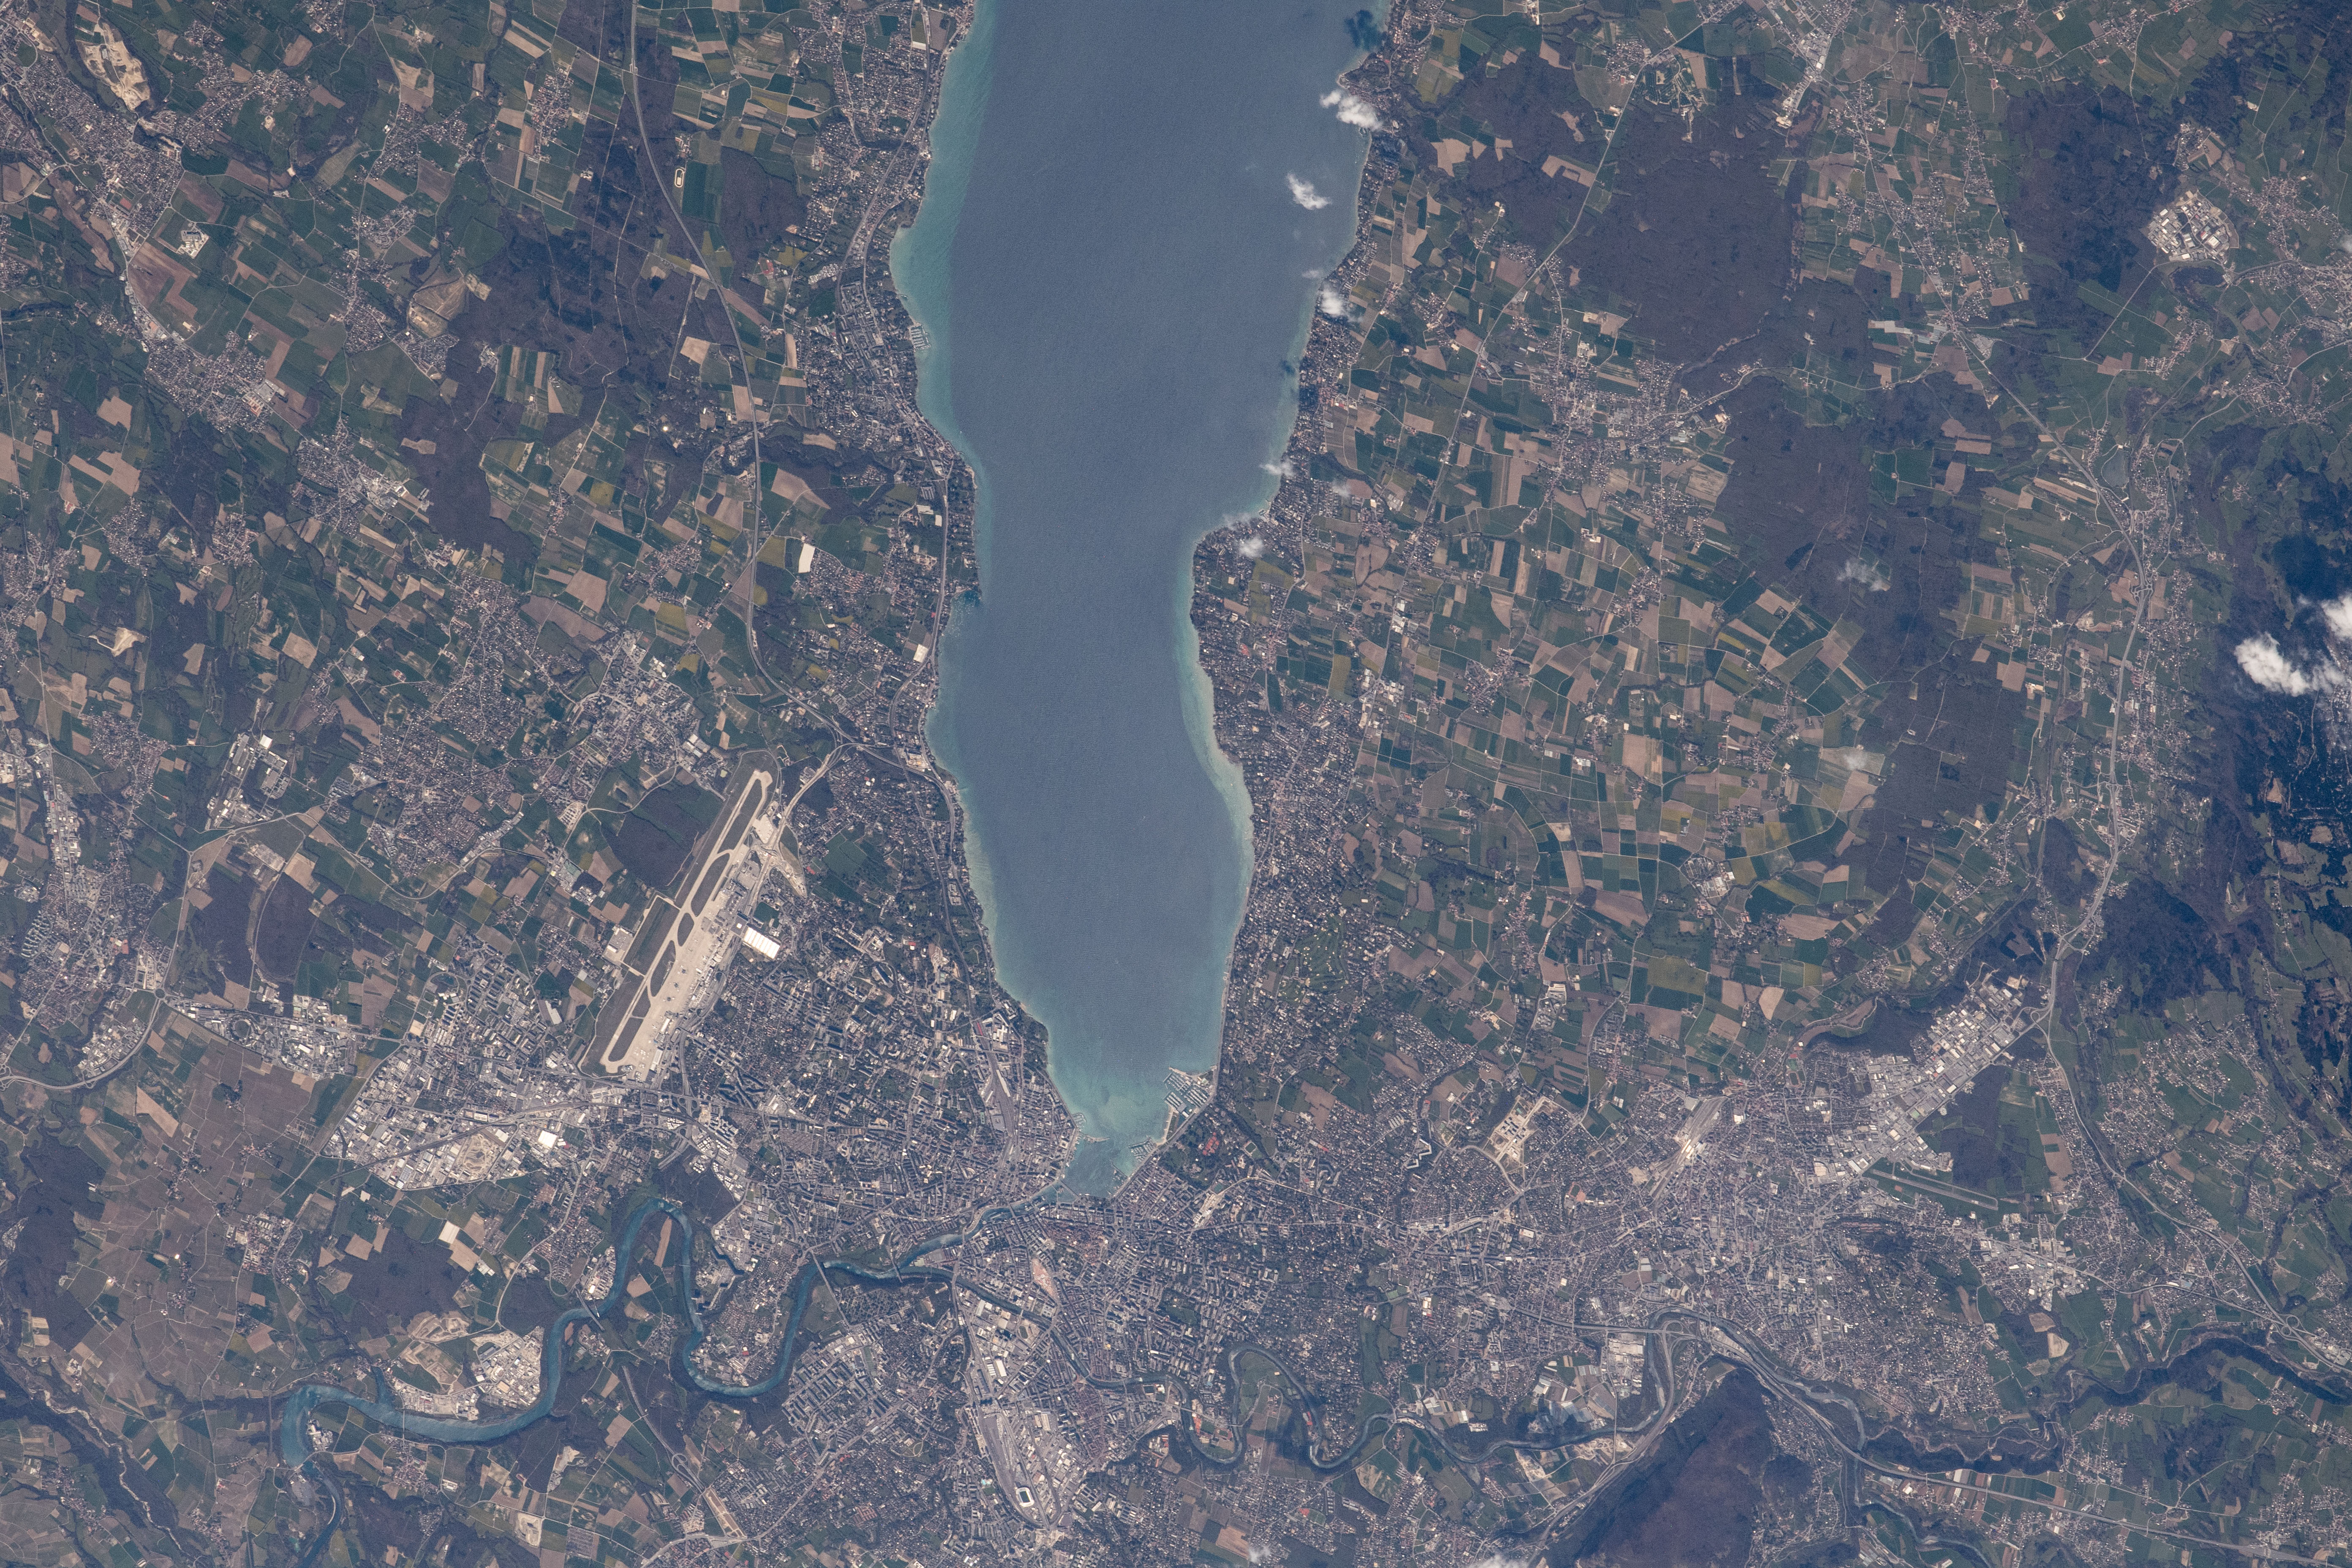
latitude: 46.2
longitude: 6.2
